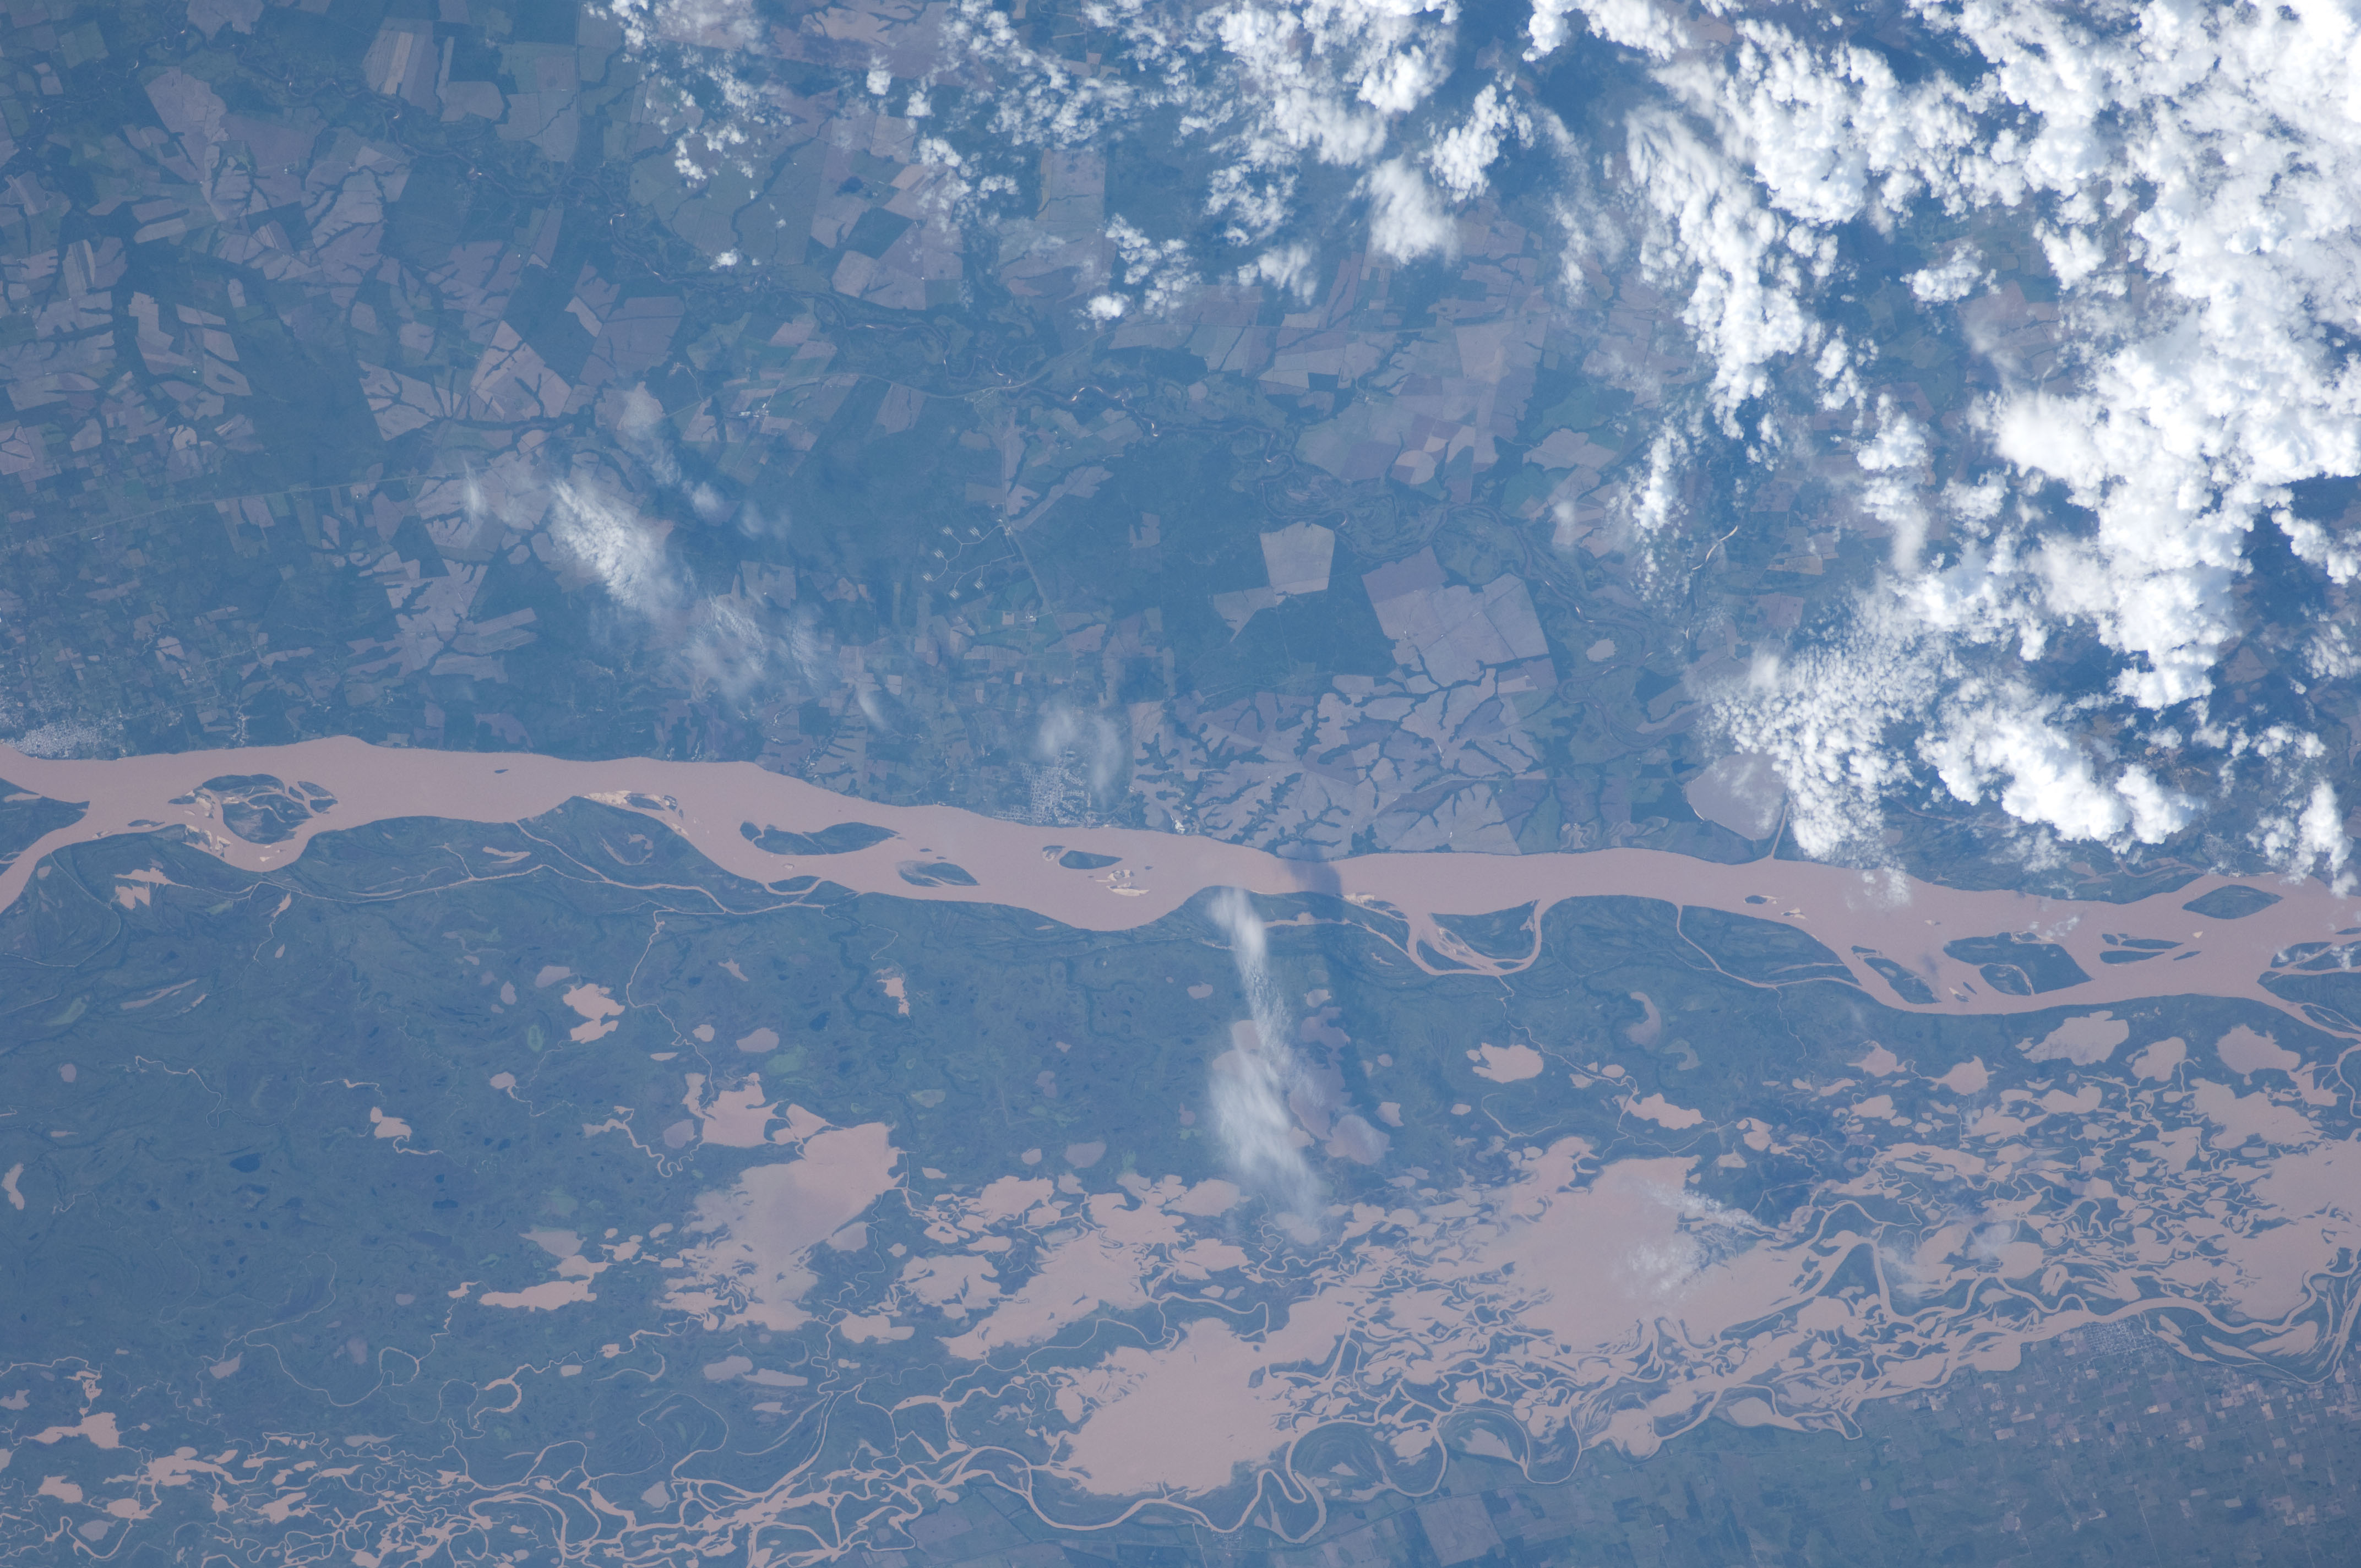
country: ARGENTINA
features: PARANA R., FLOODPLAIN FLOODS
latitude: -31.0
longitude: -59.8
